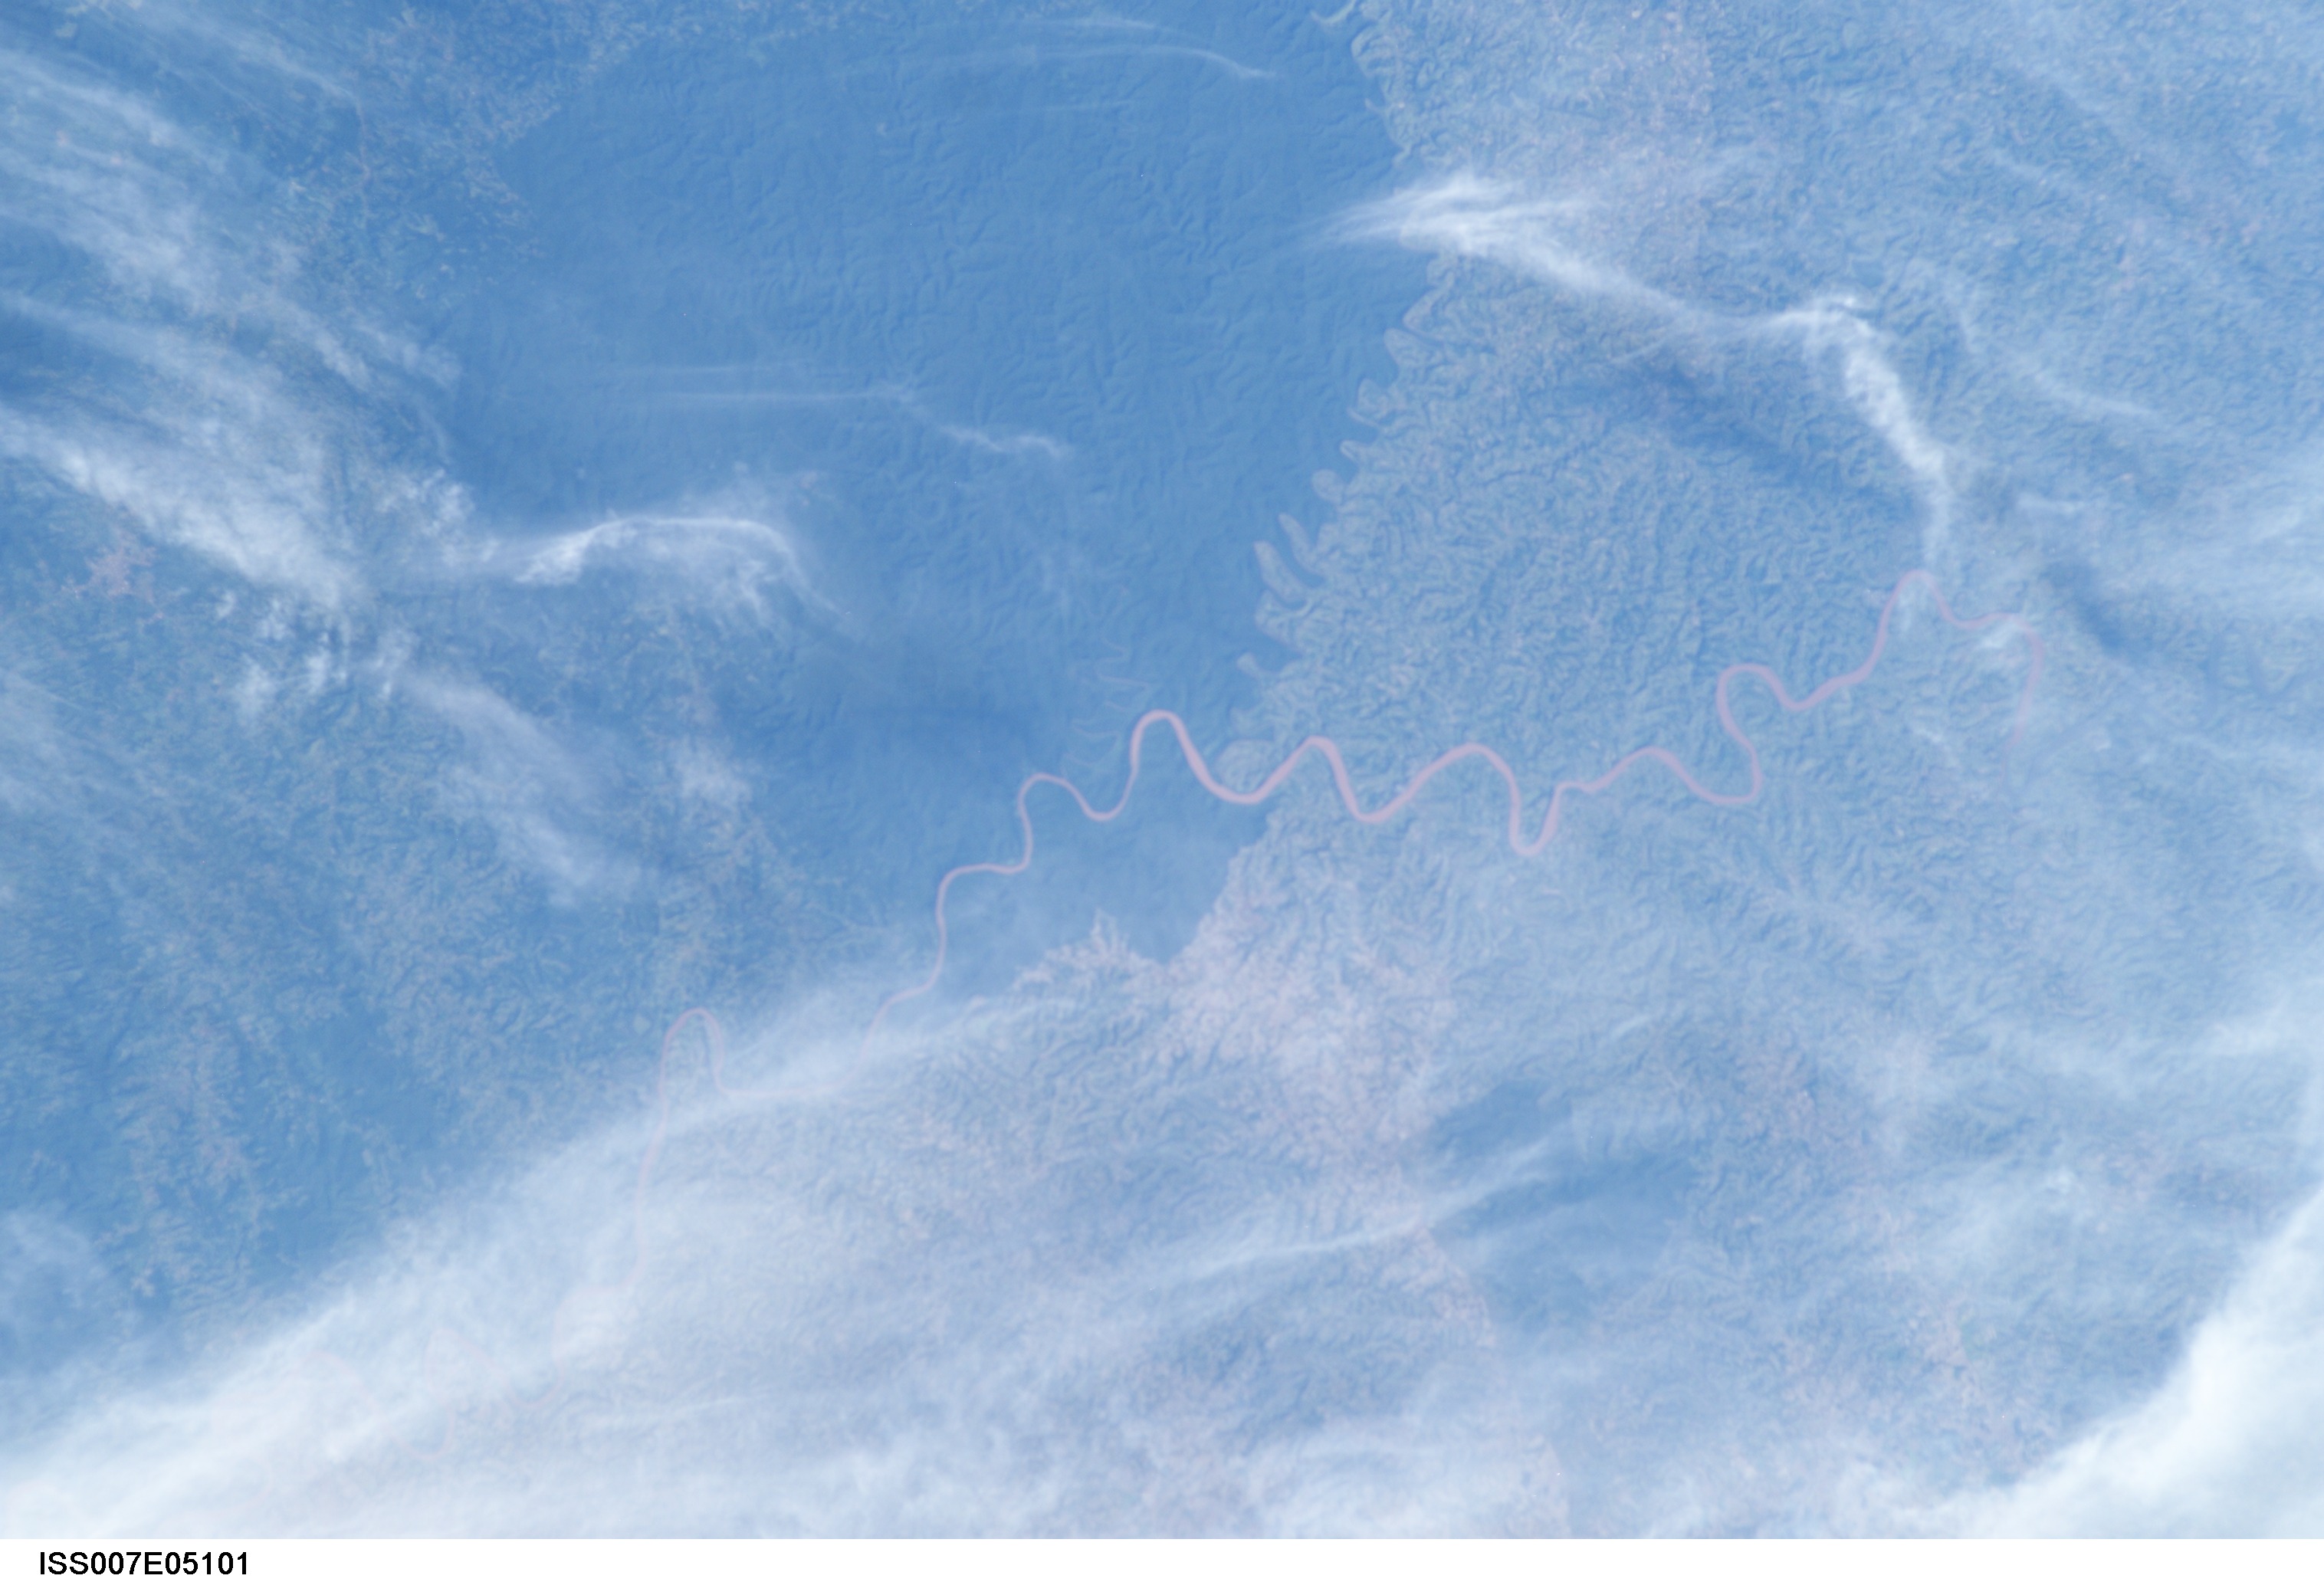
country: ARGENTINA
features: RIO URUGUAY, DEFORESTATION
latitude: -27.0
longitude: -54.0
